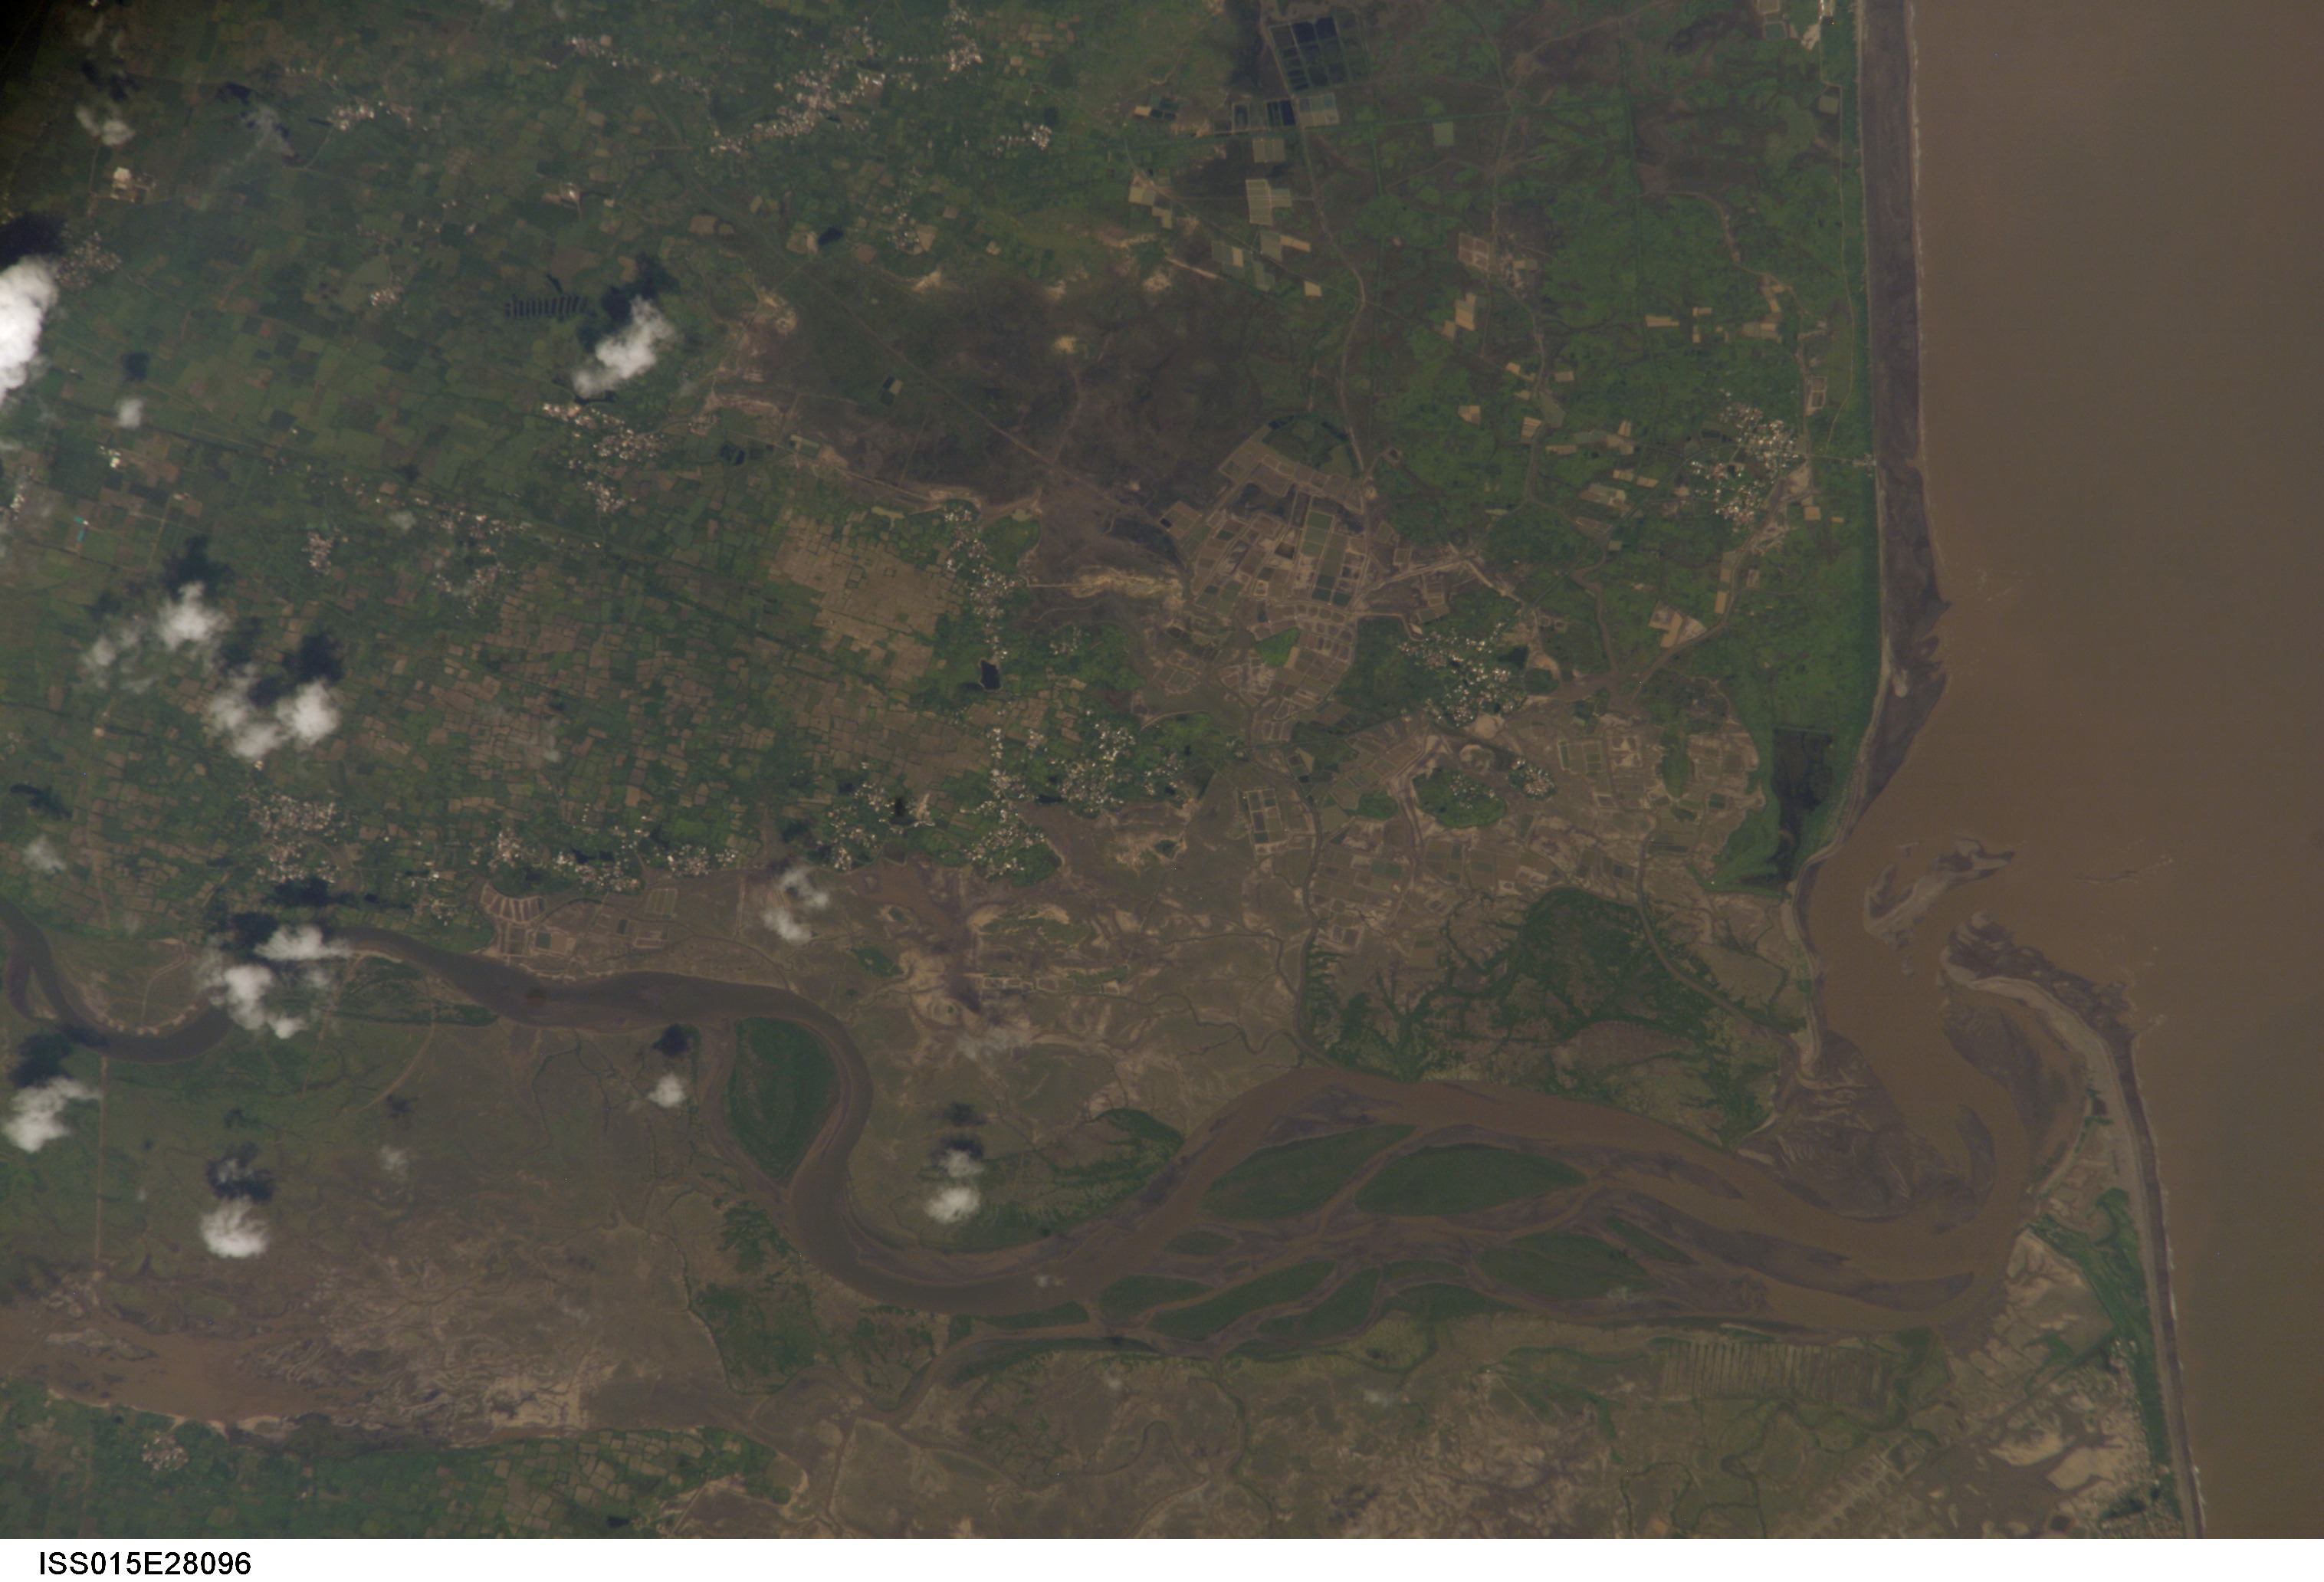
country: INDIA
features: EST., AGR. W. OF NAVSARI
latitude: 20.9
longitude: 72.9
